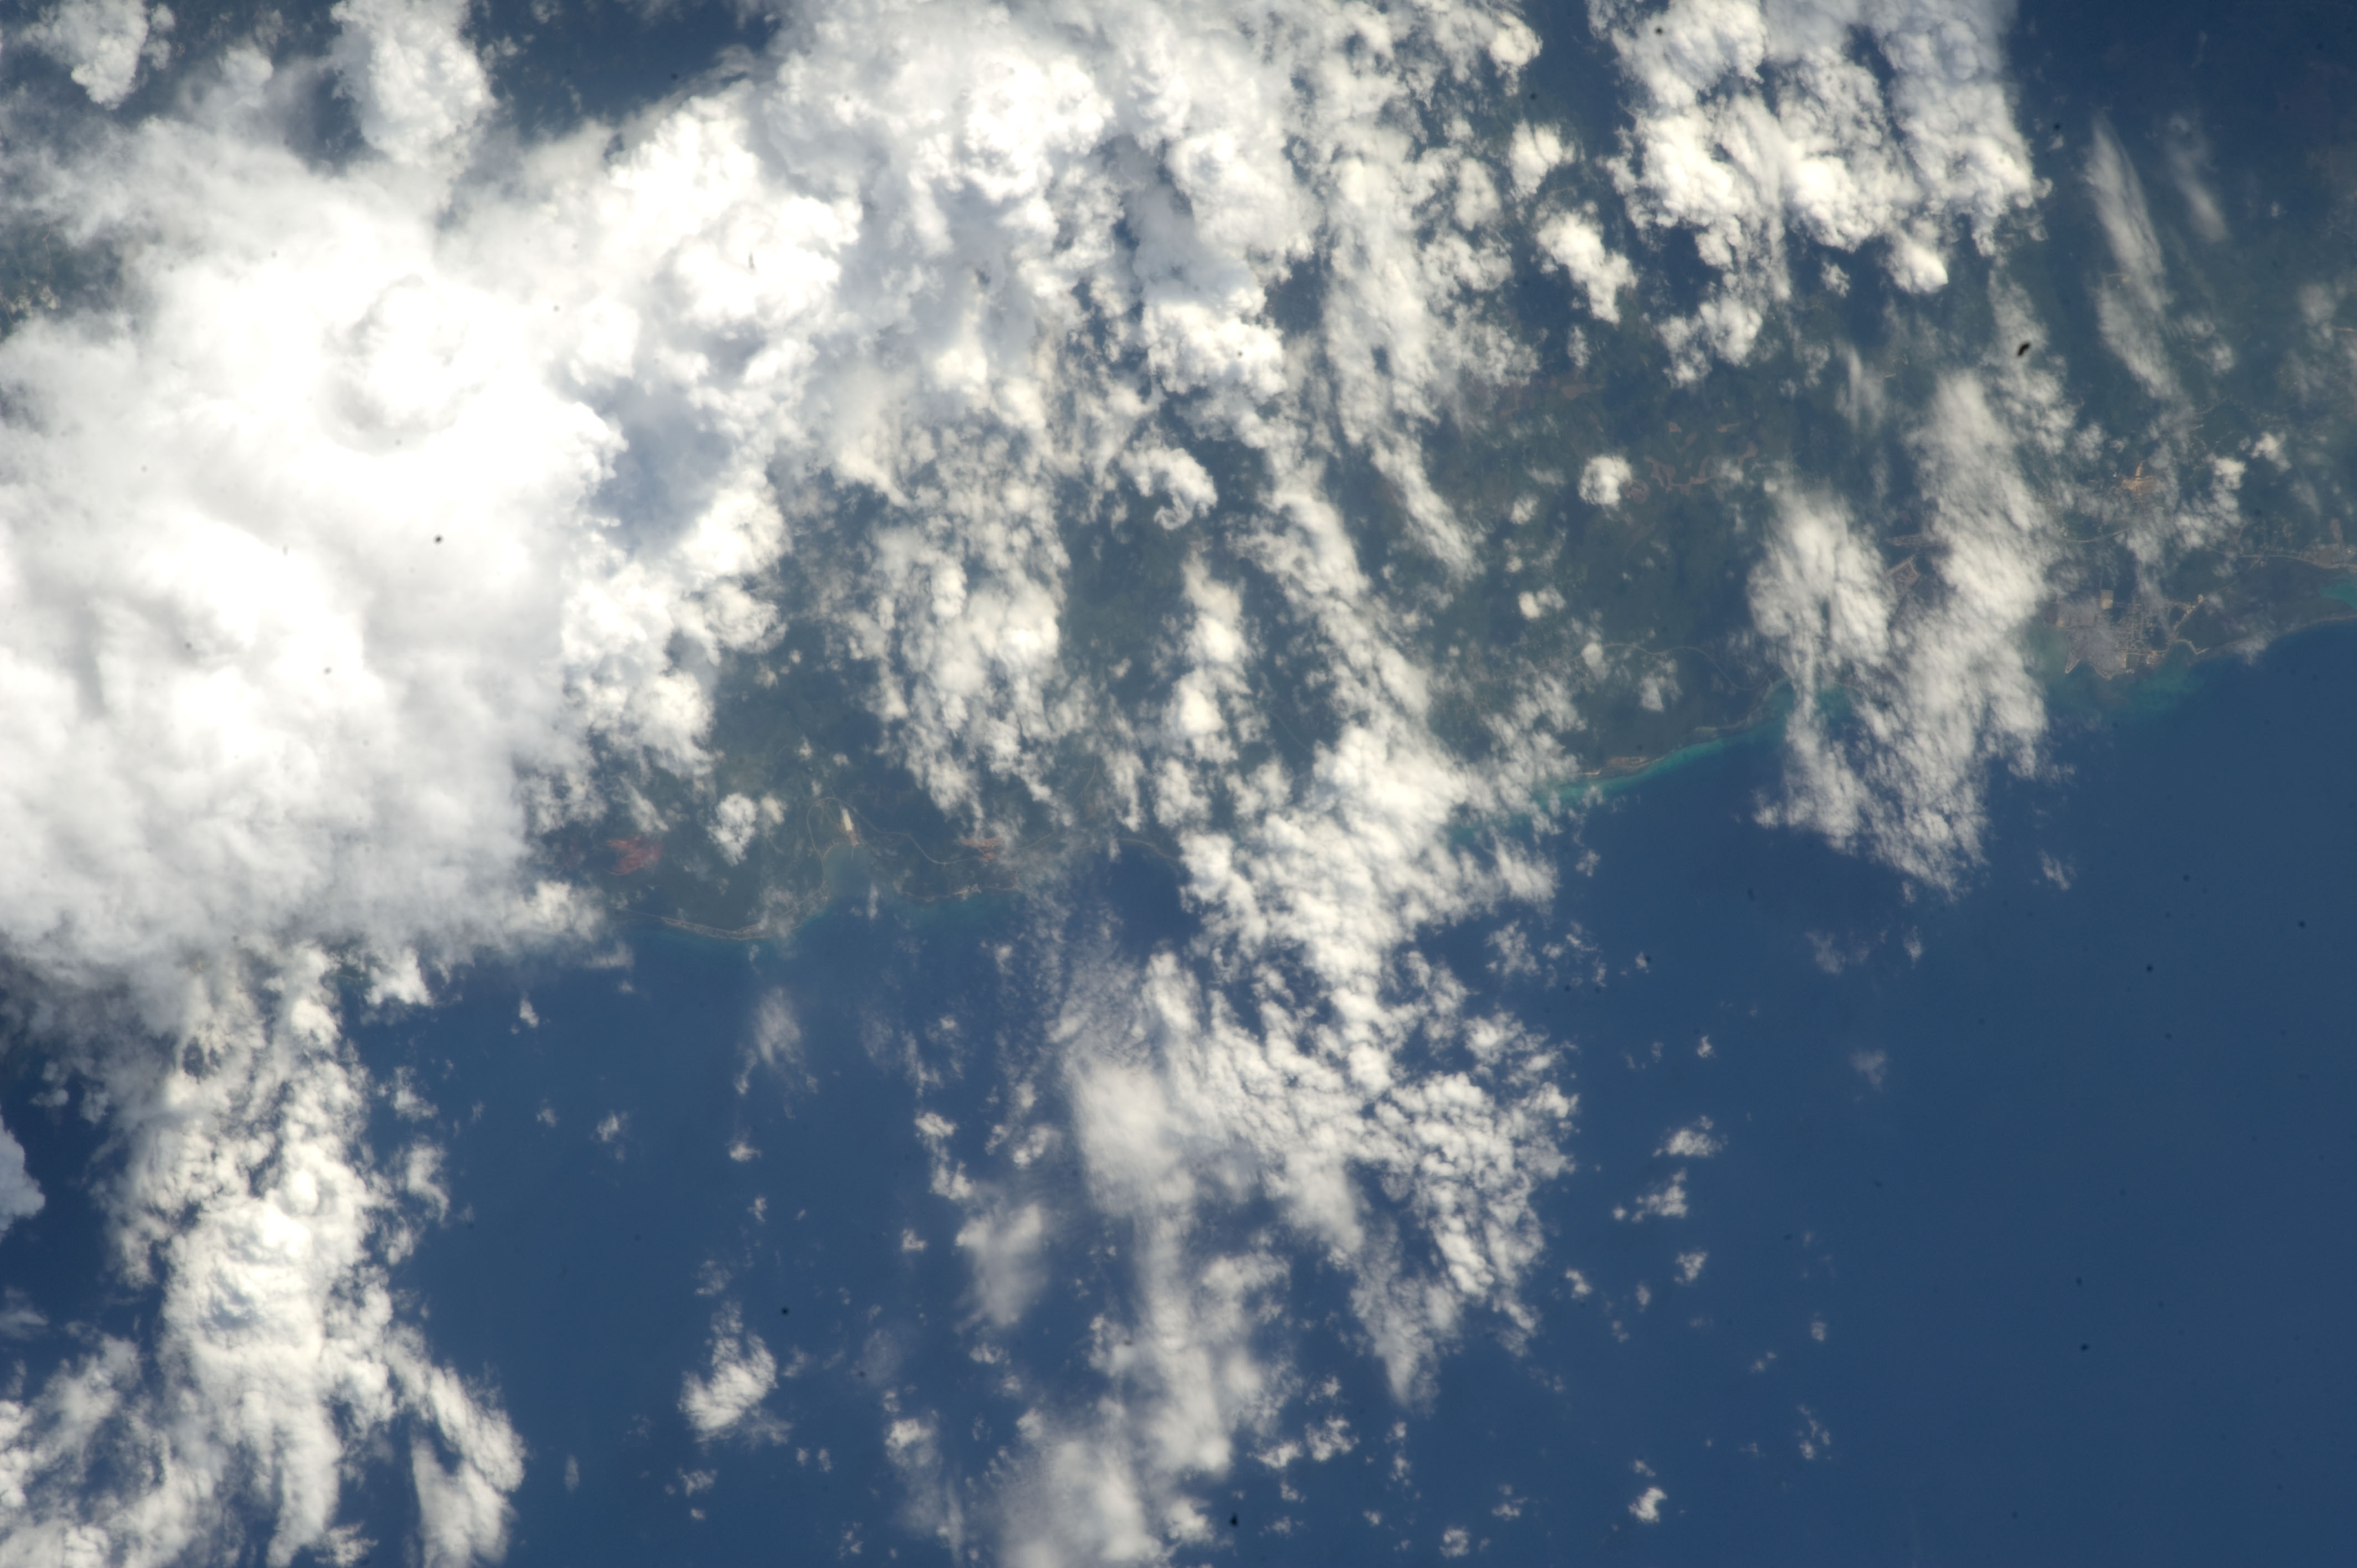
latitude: 18.4
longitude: -77.6
